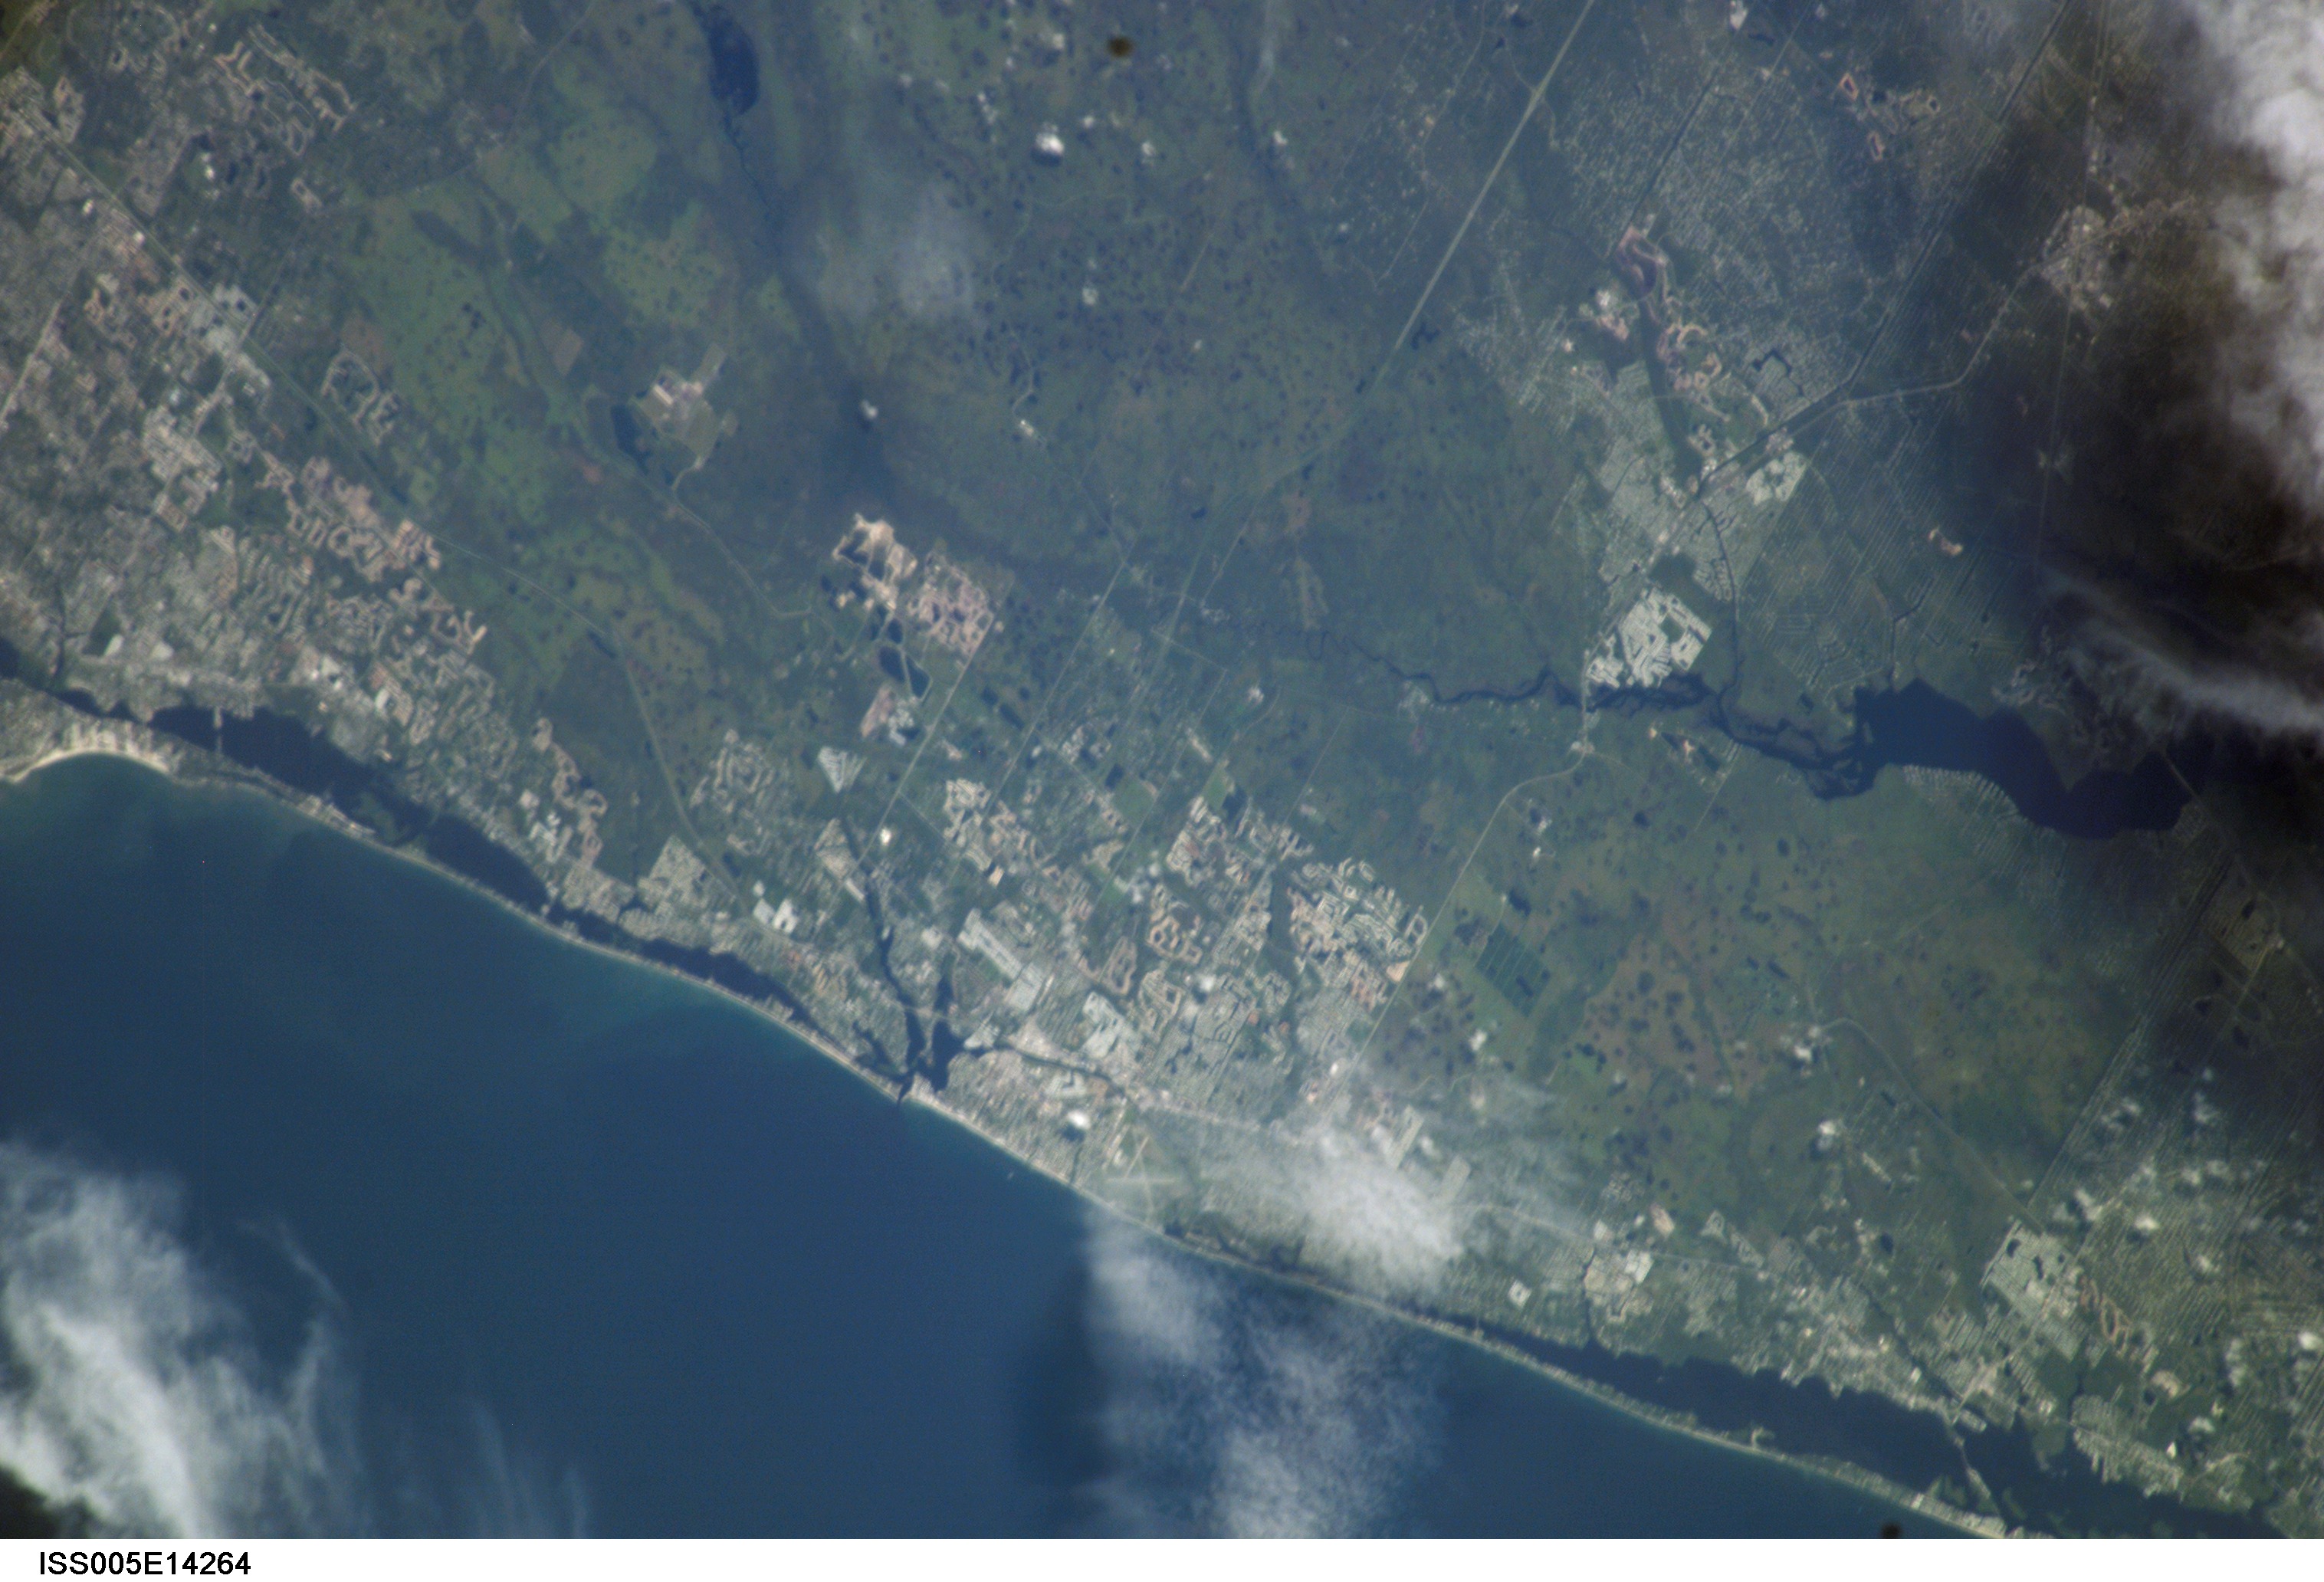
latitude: 27.1
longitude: -82.5
